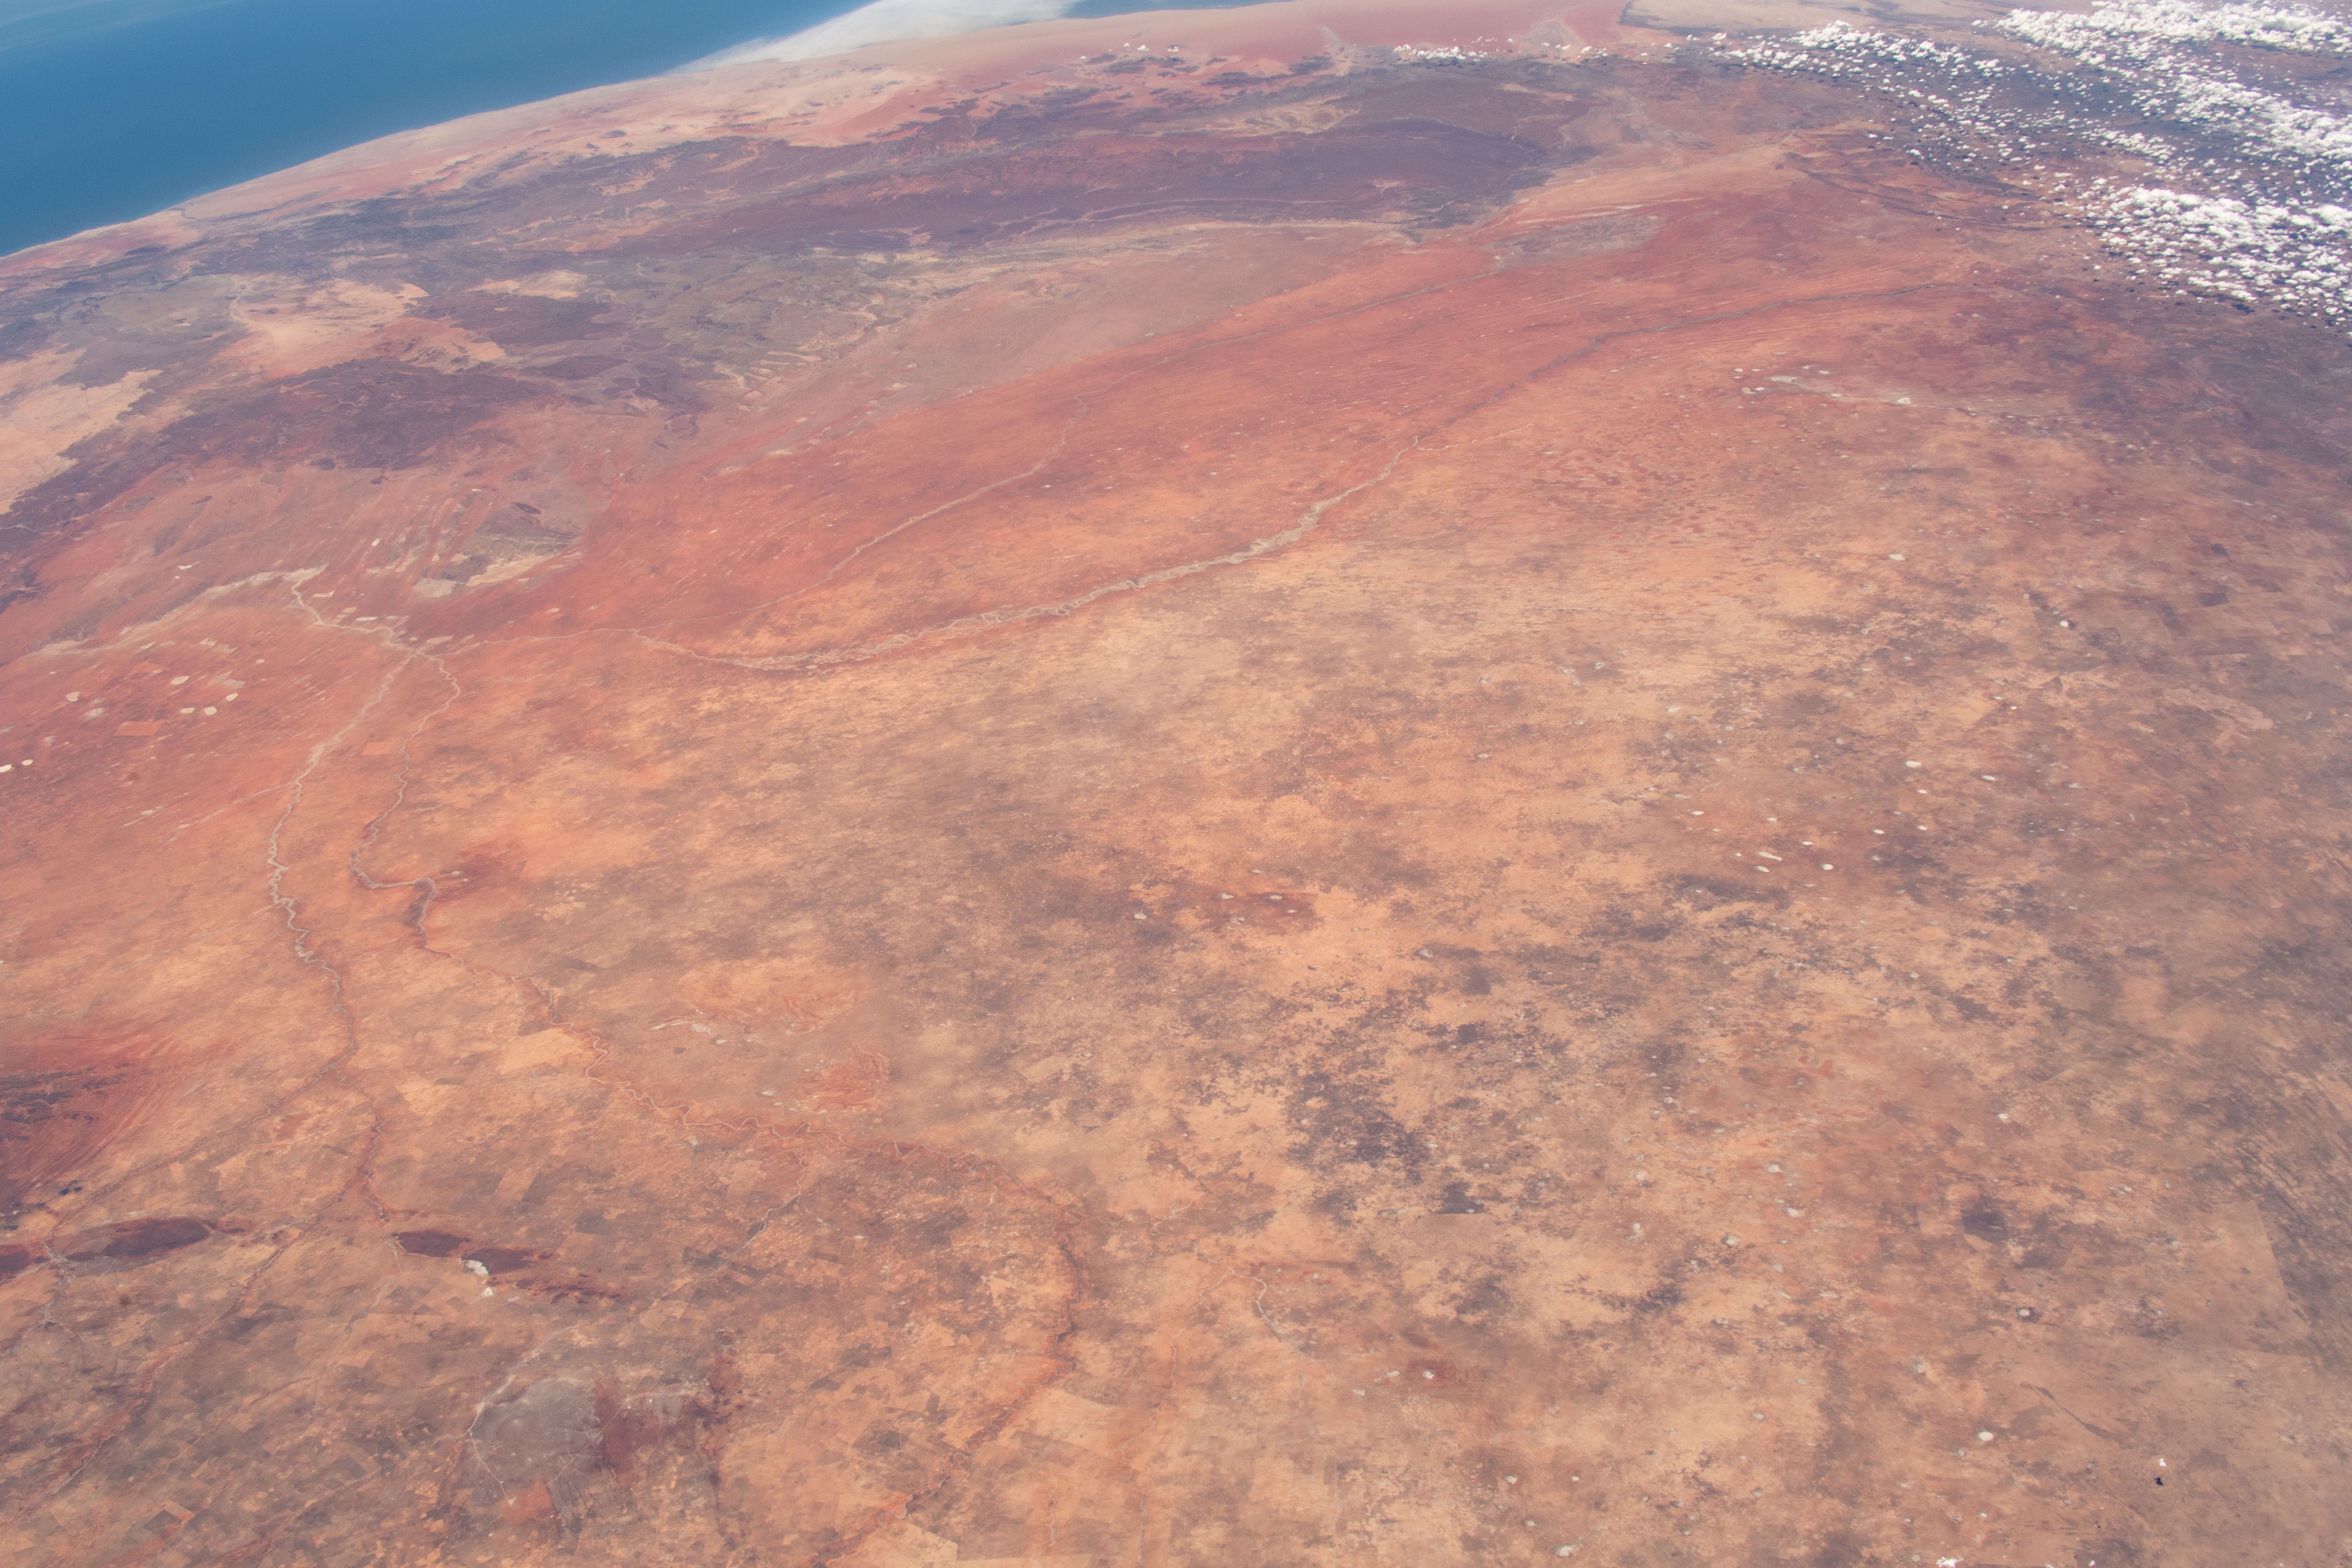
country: BOTSWANA
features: KALAHARI DESERT, GROOT KARAS MOUNTAINS
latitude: -24.5
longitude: 20.5
